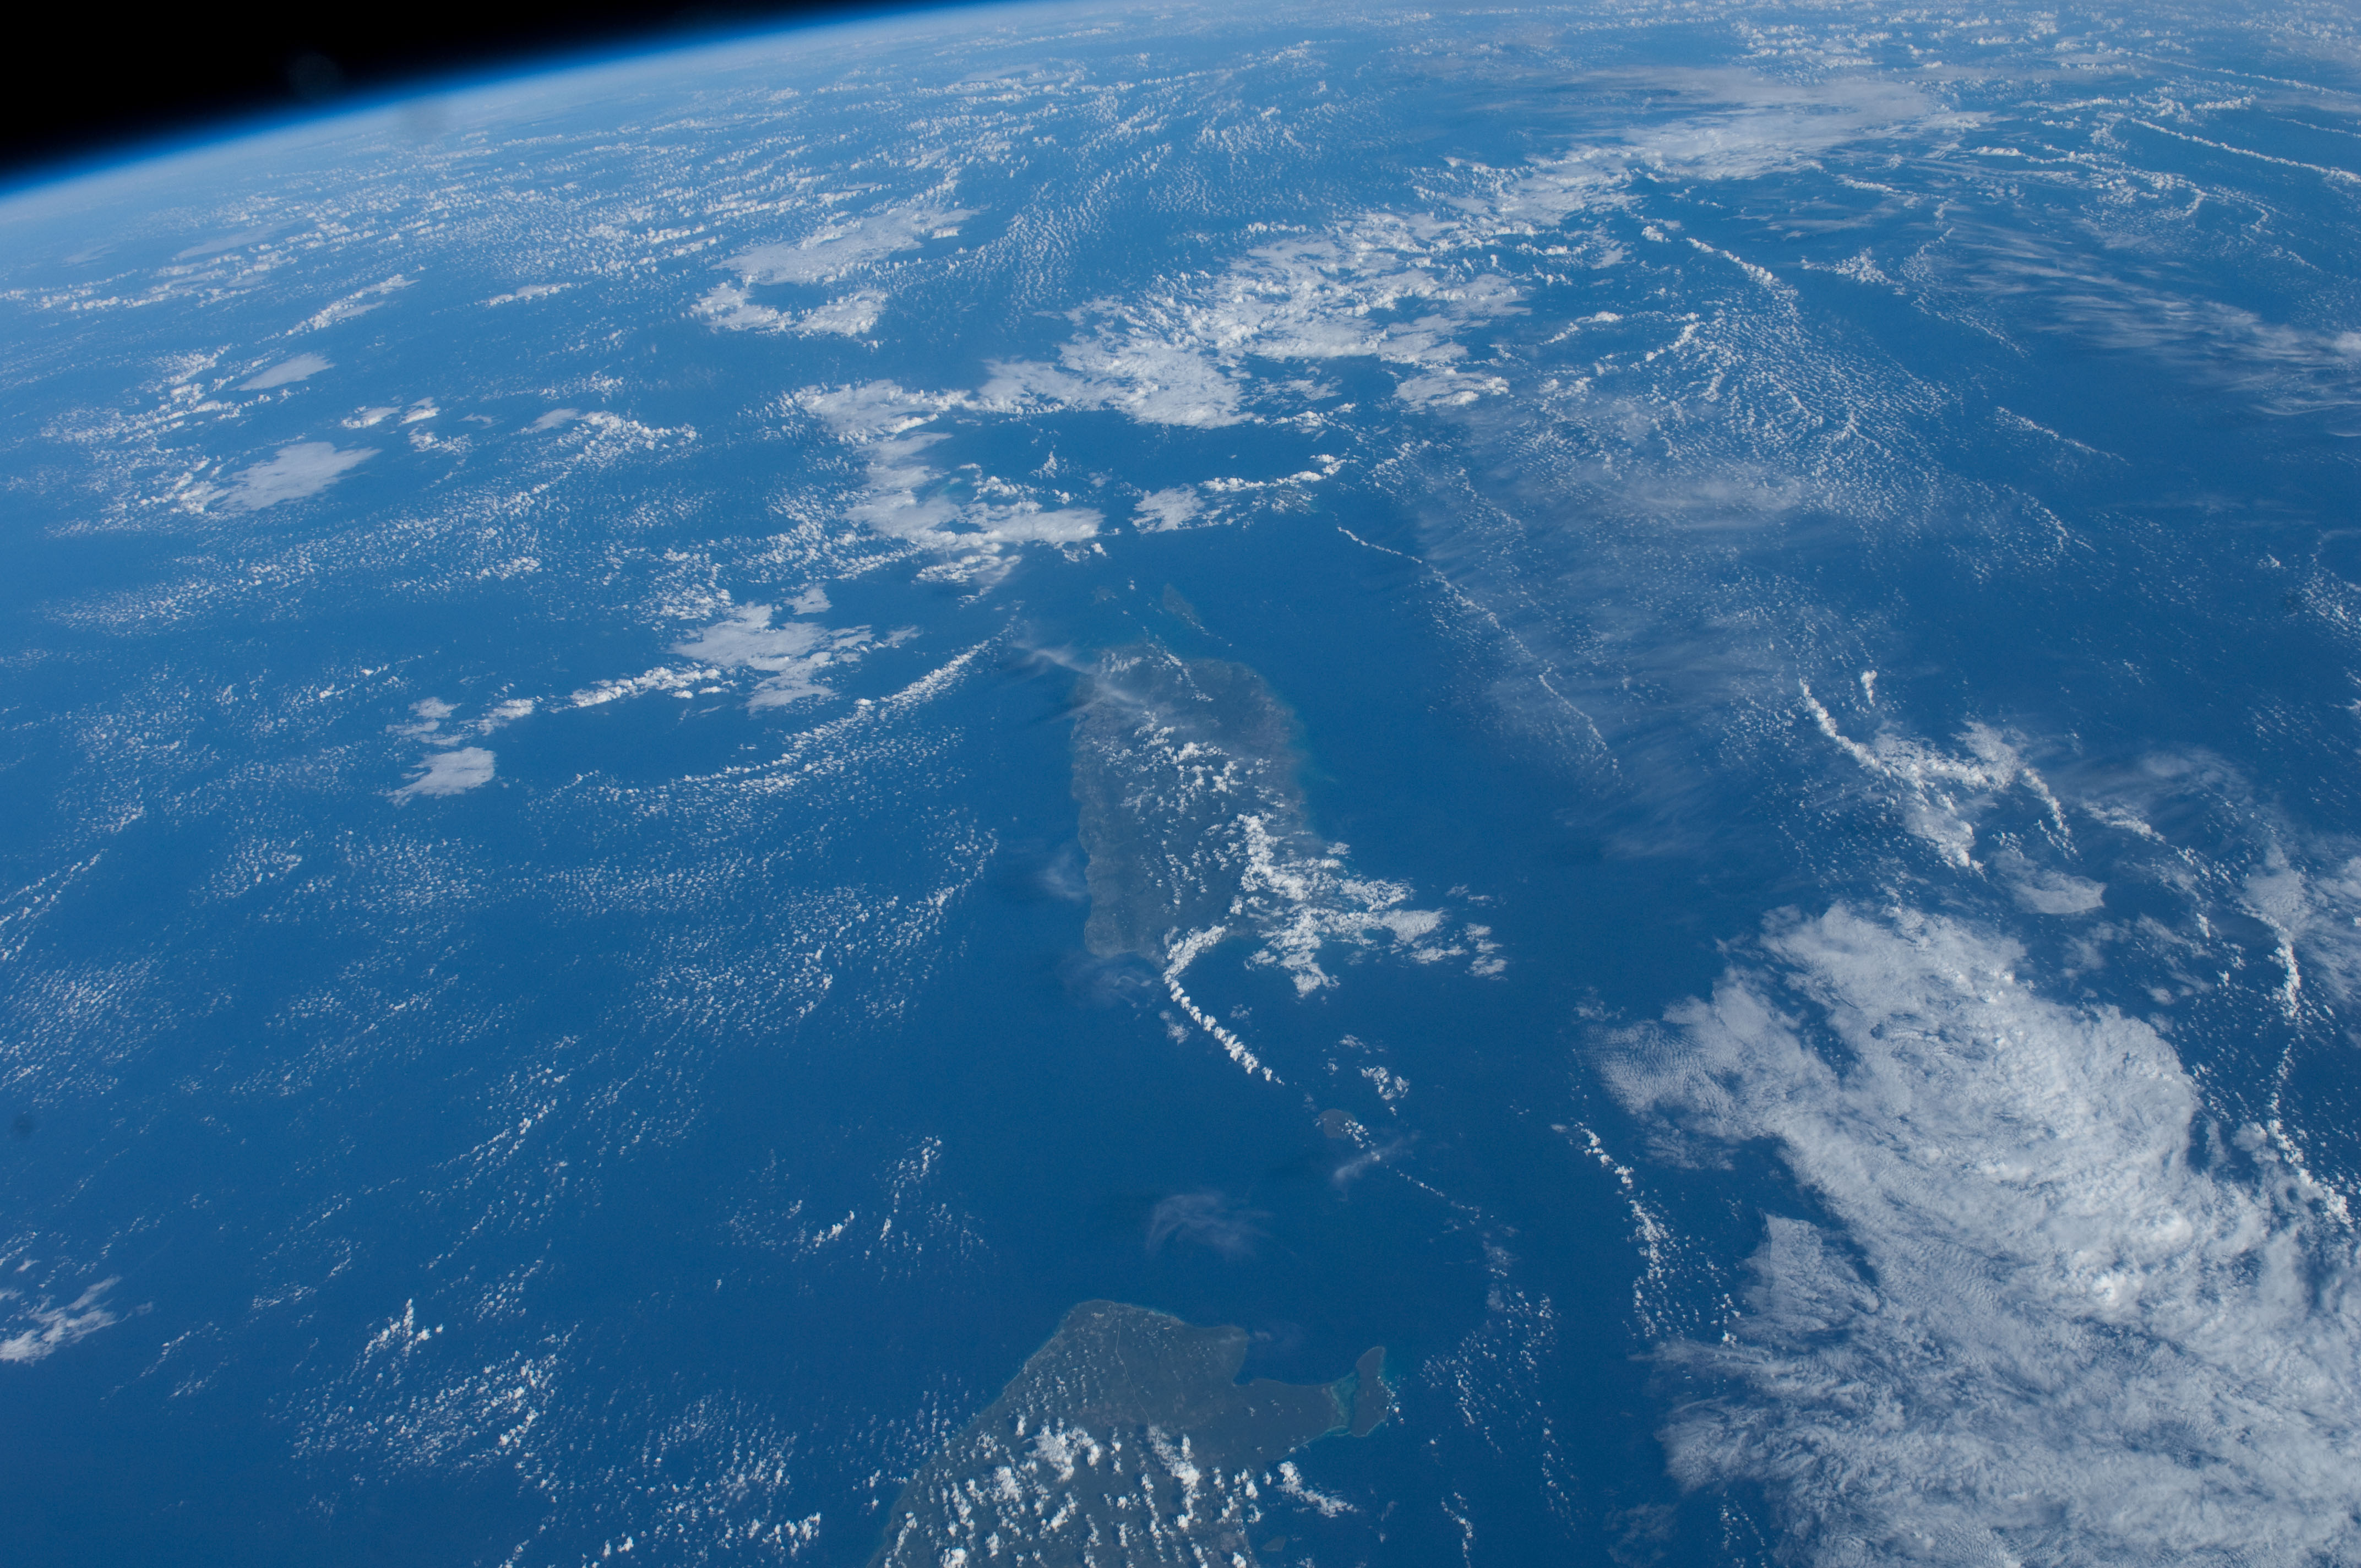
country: PUERTO RICO
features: PAN- ATLANTIC O., DOMINICAN REPUBLIC, PUERTO RICO
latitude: 18.0
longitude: -66.0
